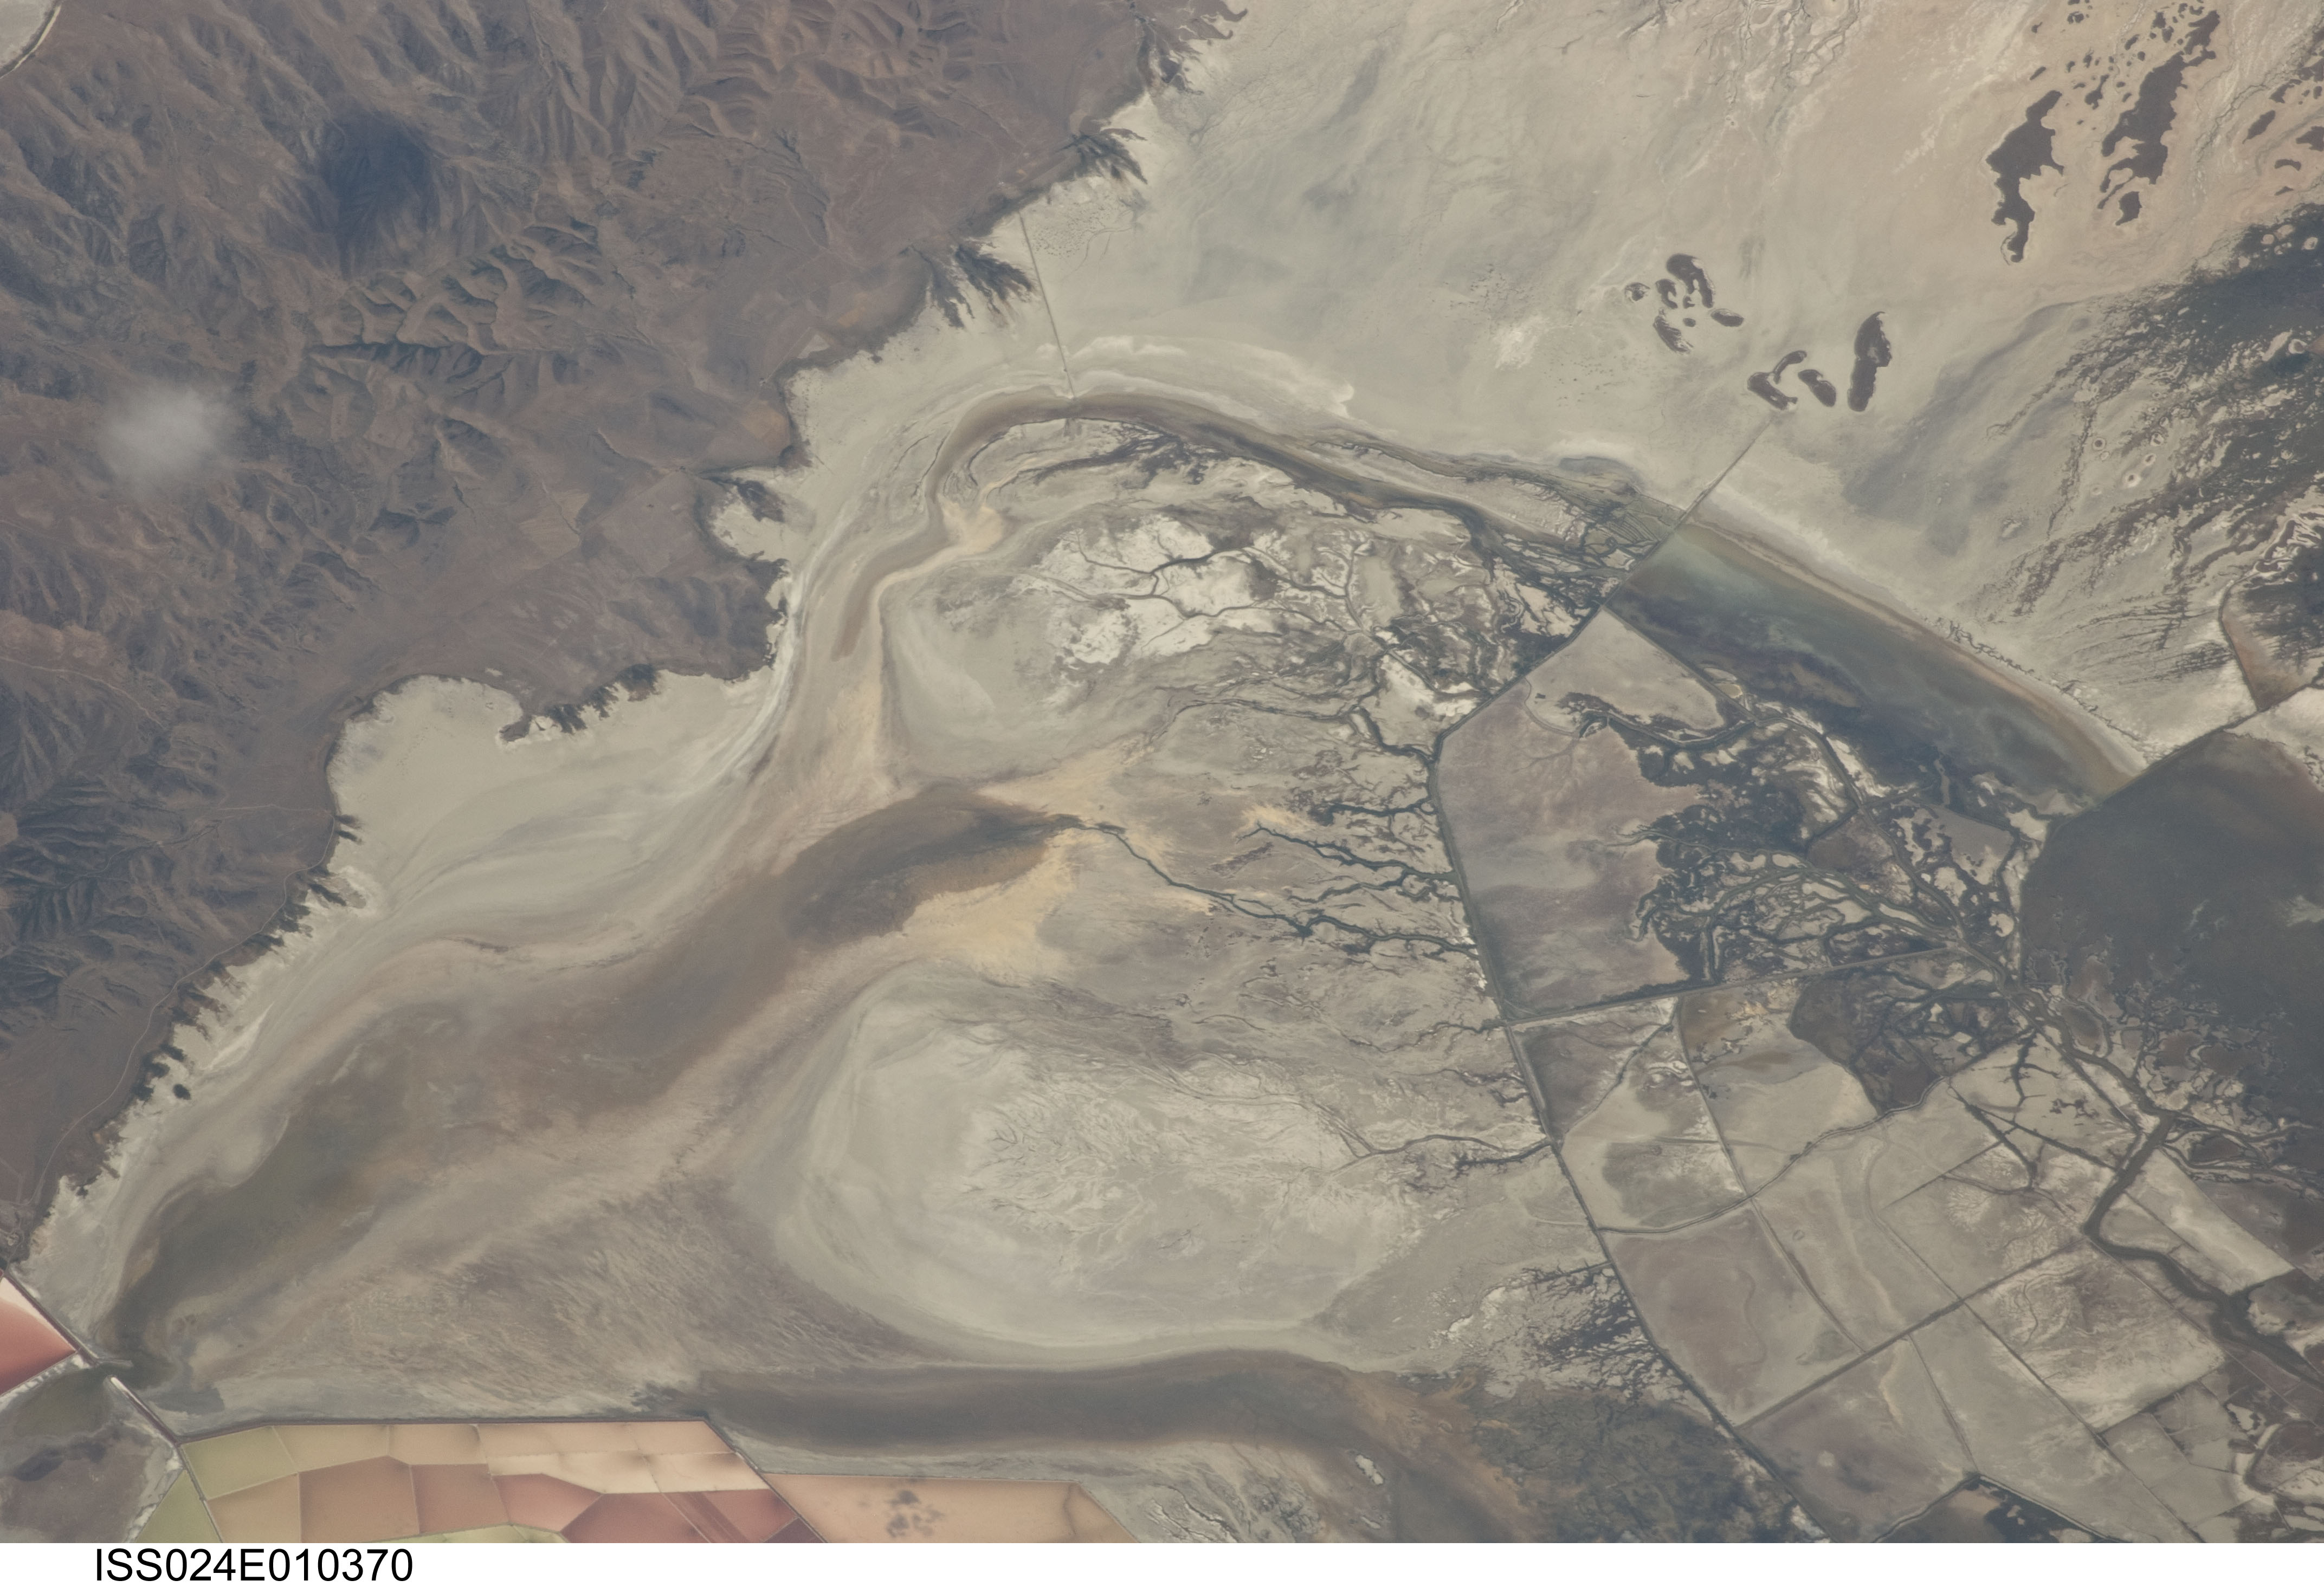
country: USA-UTAH
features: GREAT SALT L., BEAR R. BAY, EVAPORATION PONDS
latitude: 41.4
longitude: -112.4
